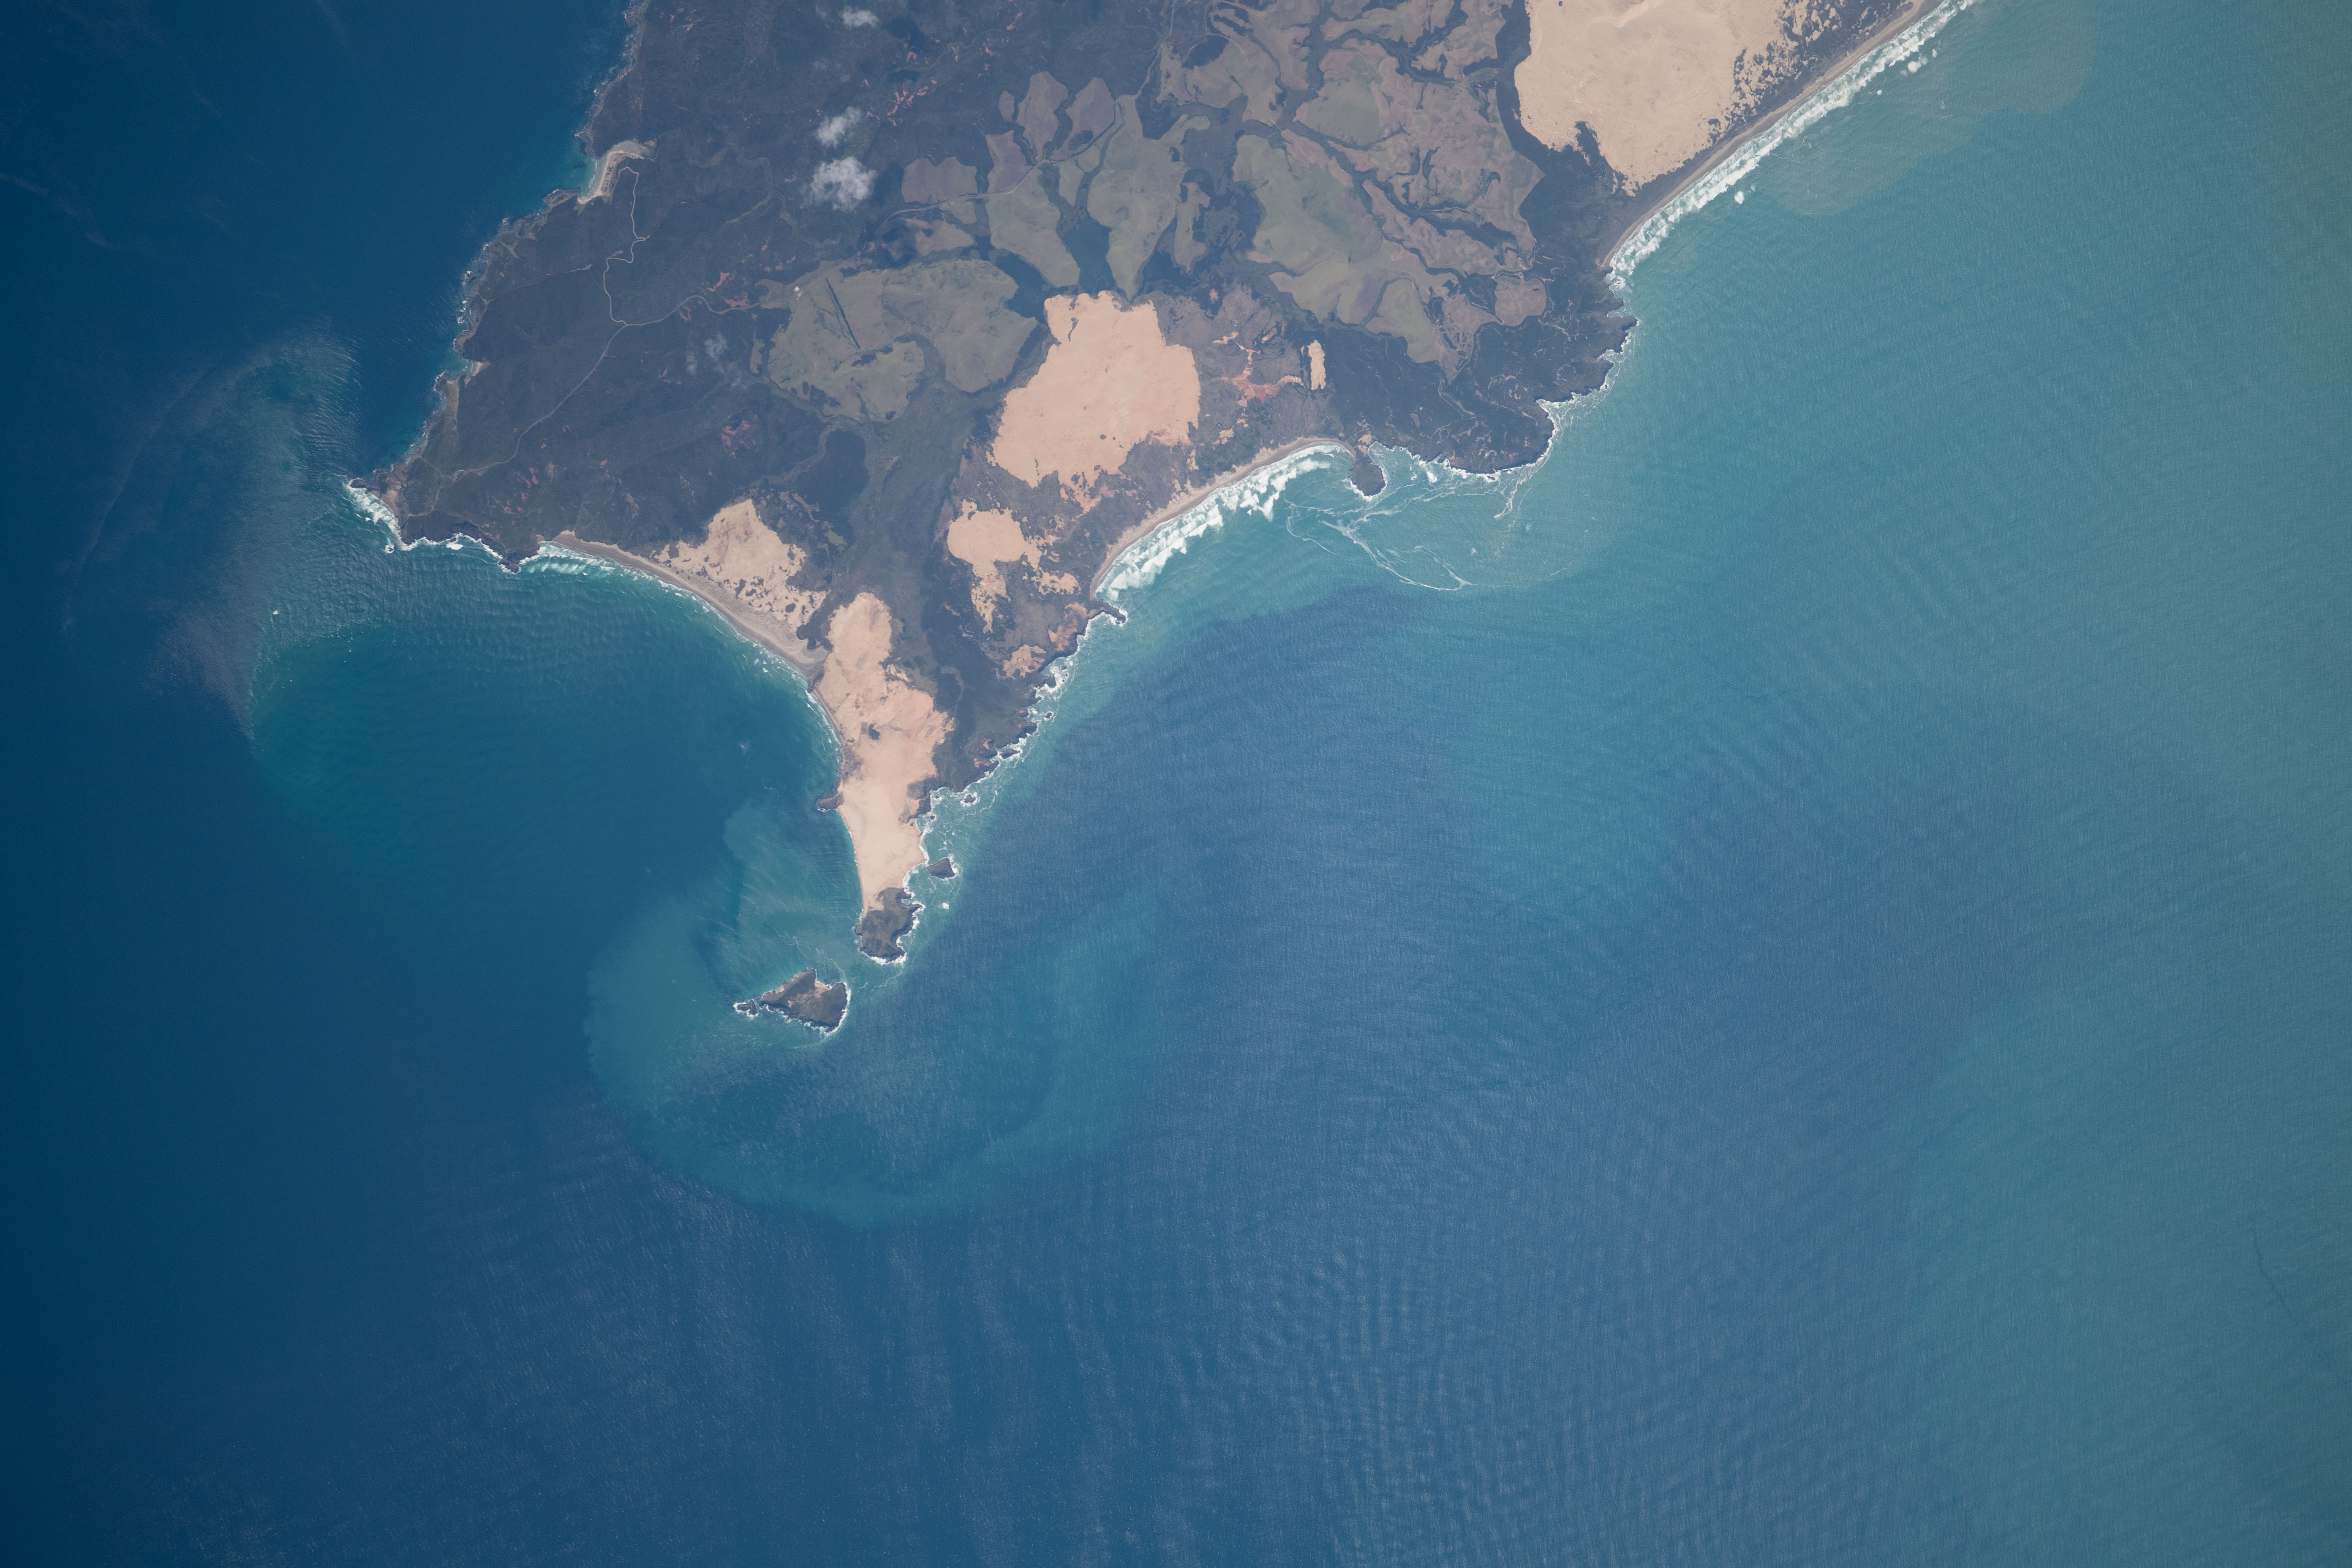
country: NEW ZEALAND-NI
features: TWILIGHT BEACH
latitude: -34.5
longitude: 172.7
